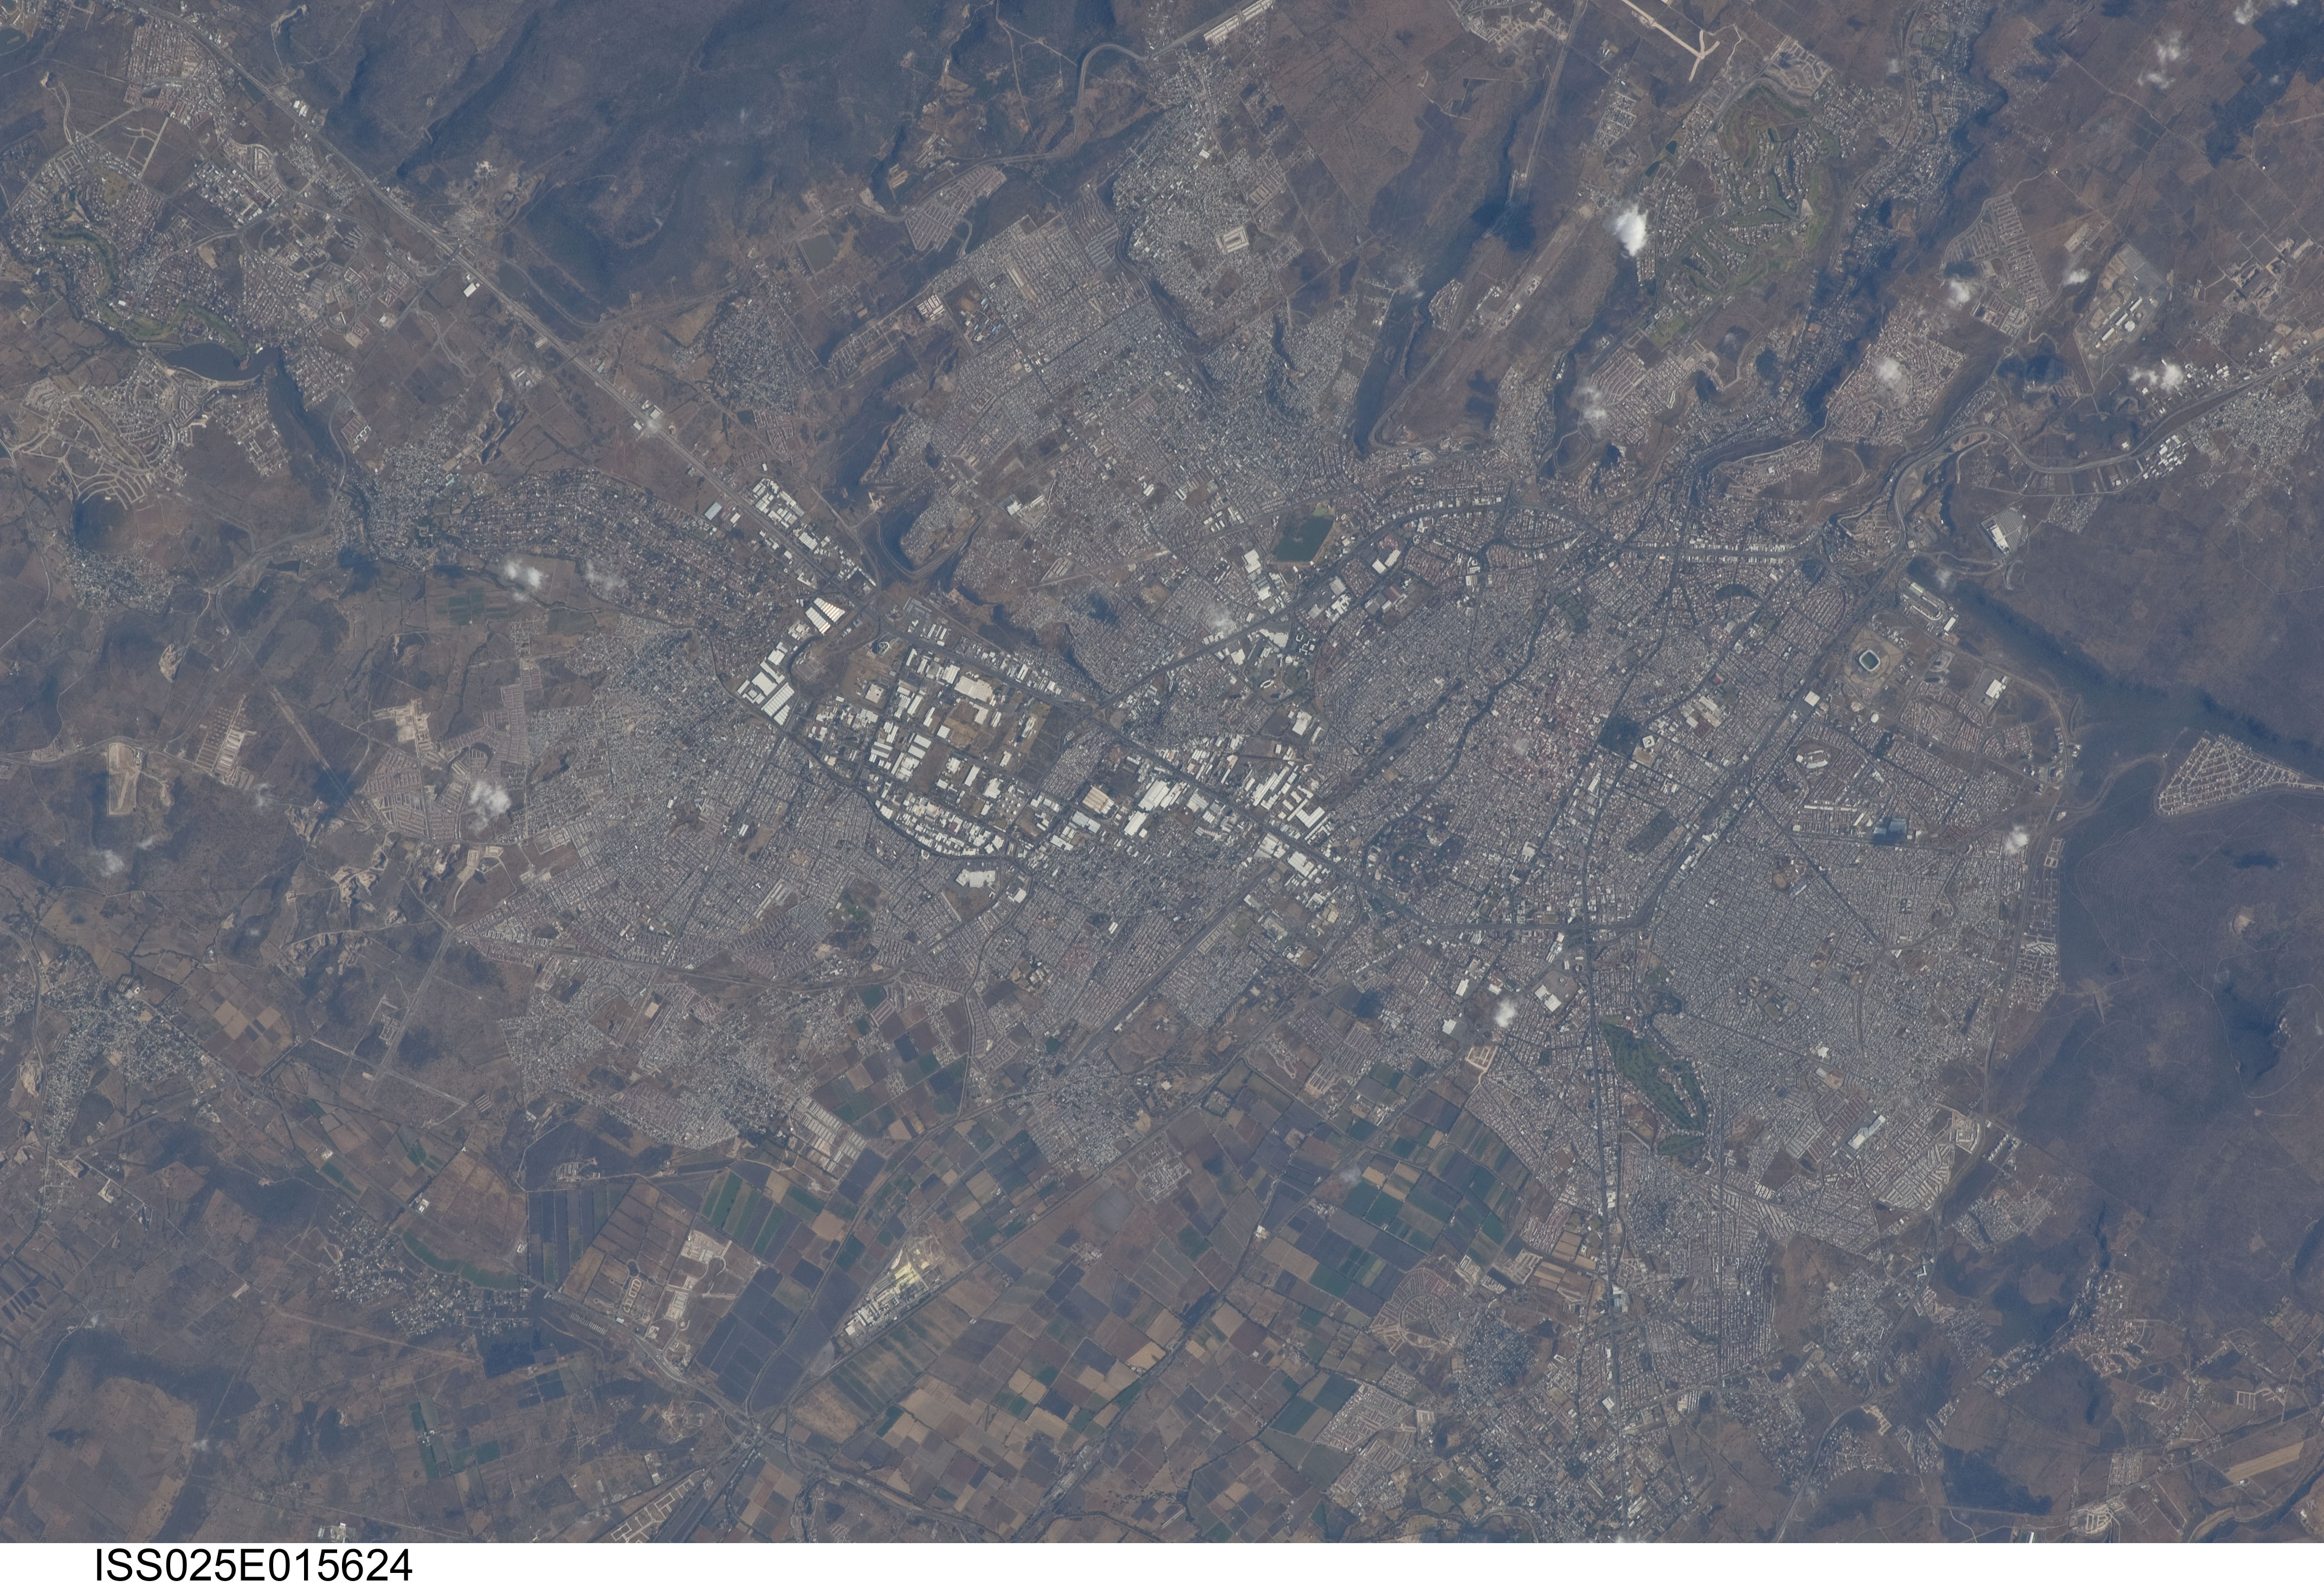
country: MEXICO
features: QUERETARO, URBAN LAND COVER, AGR.
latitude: 20.6
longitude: -100.4
